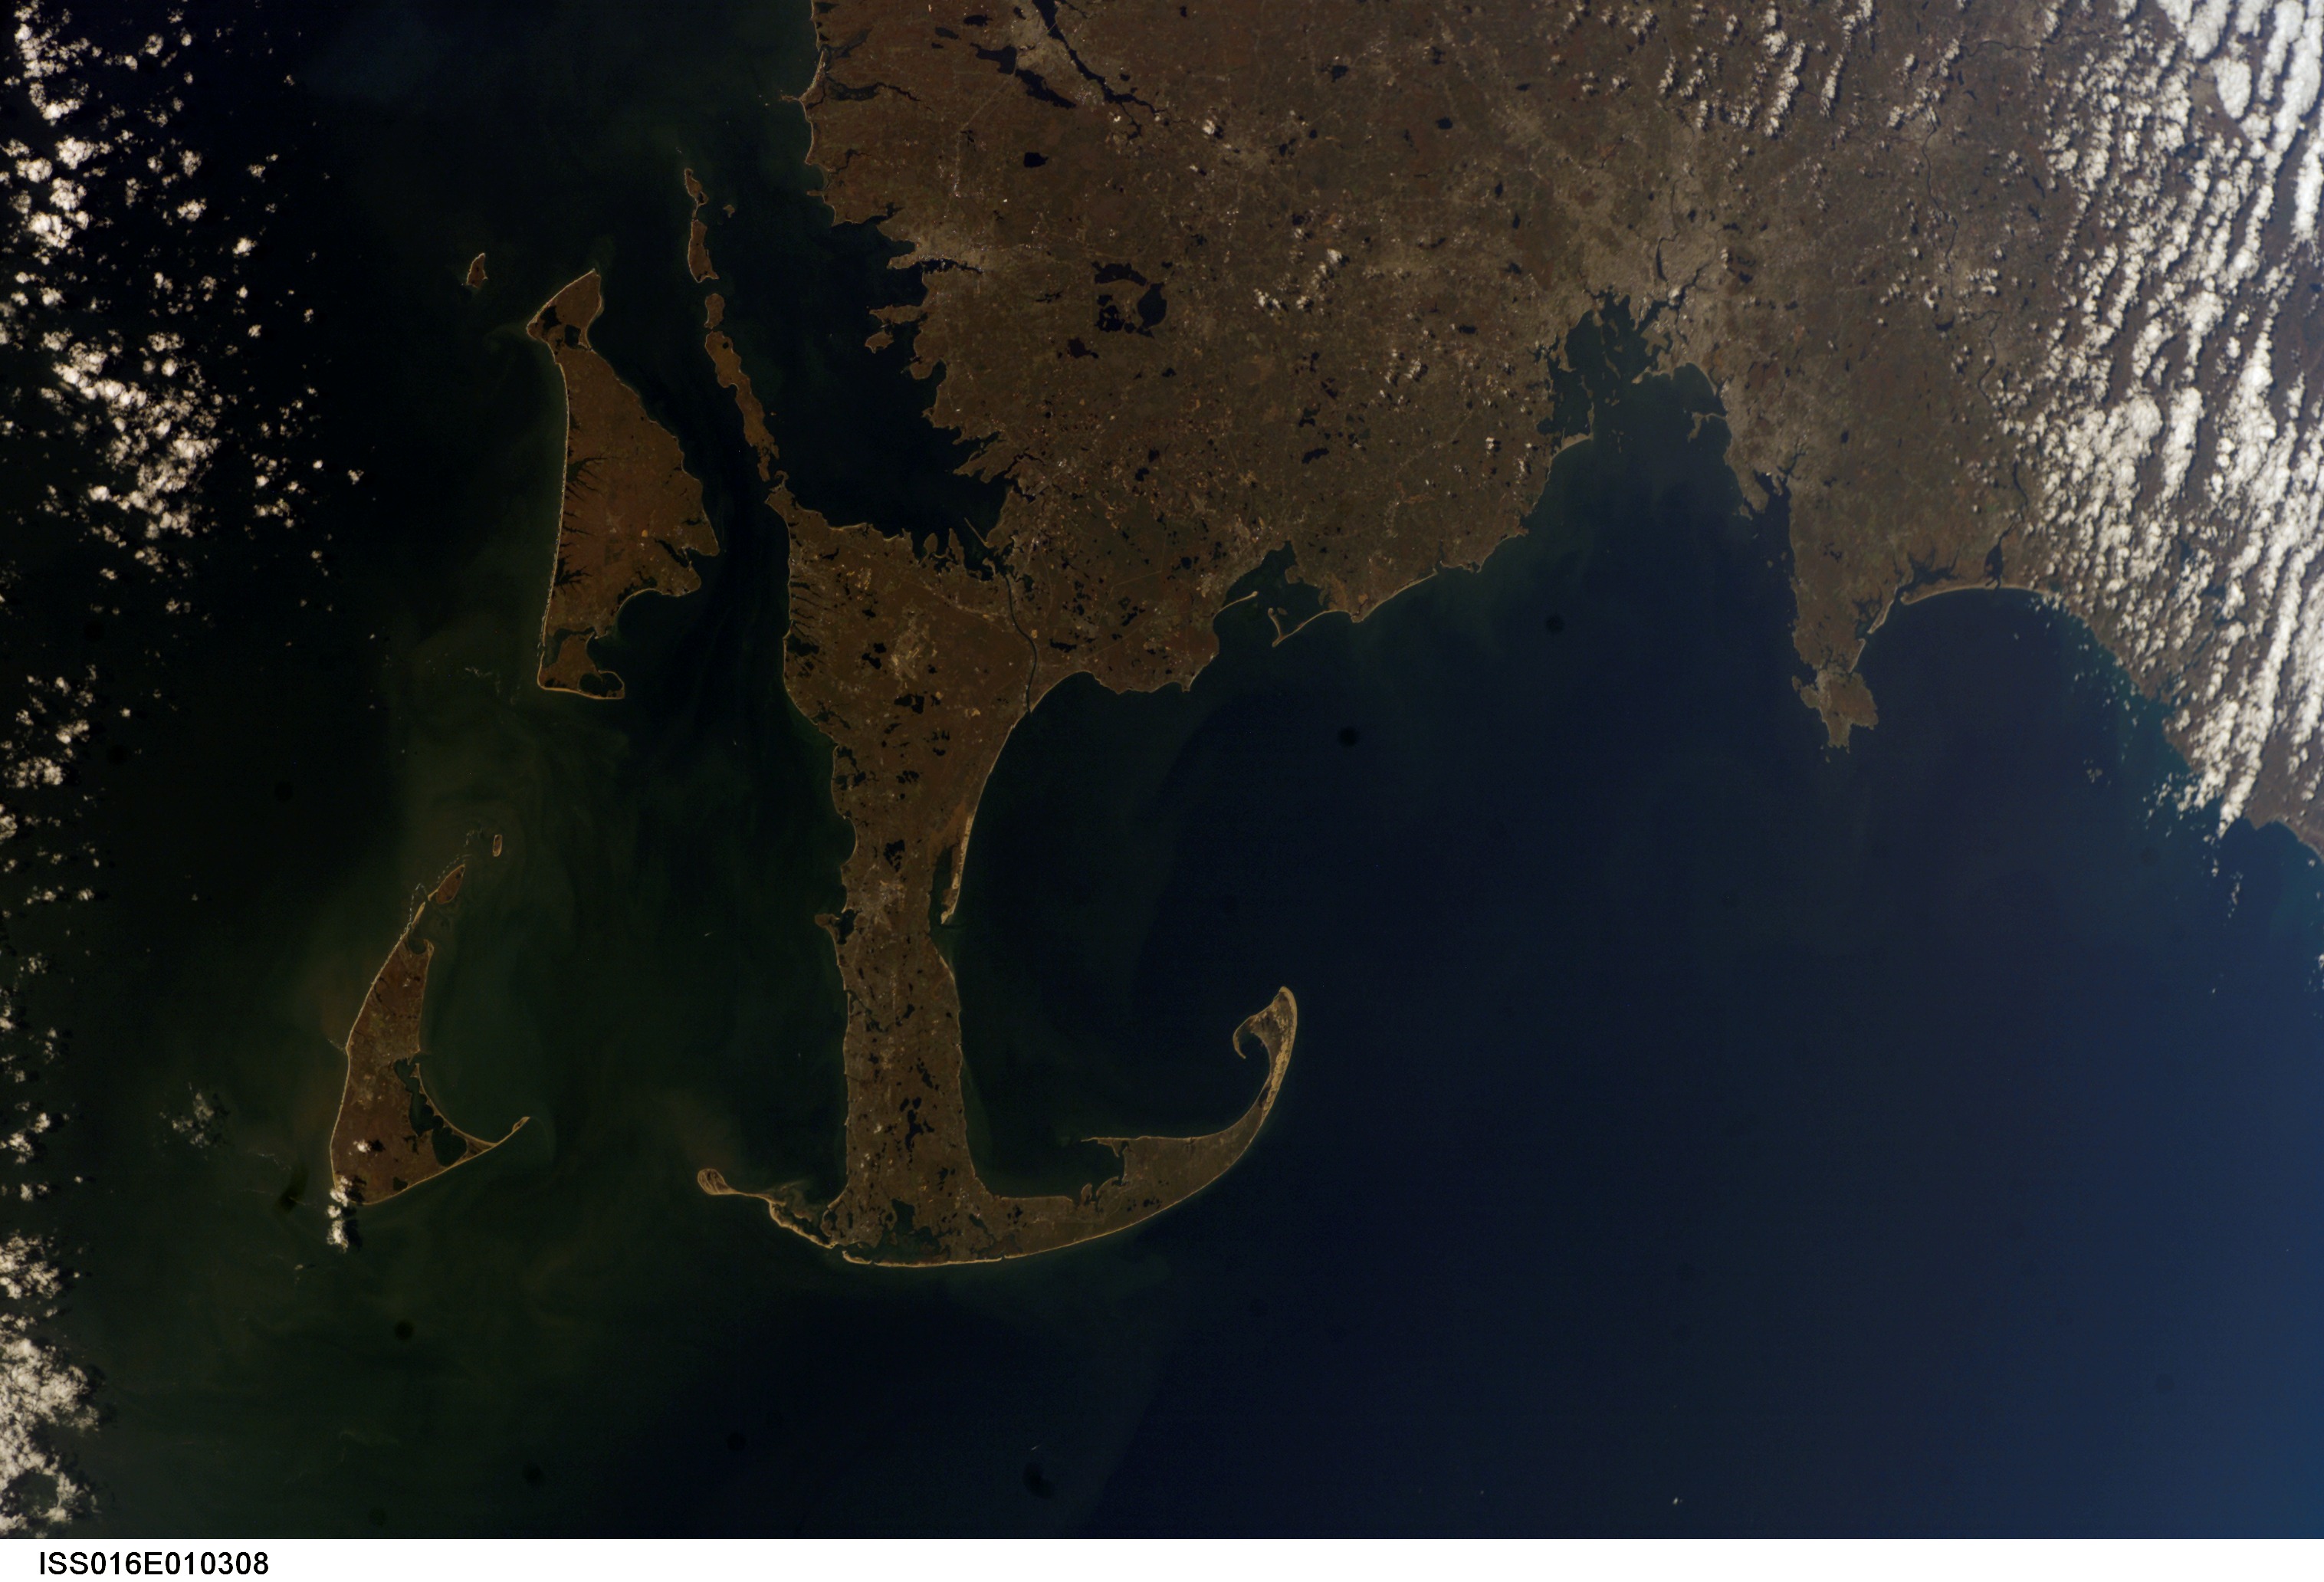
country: USA-MASSACHUSETTS
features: SE. NEW ENGLAND, C. COD B. AREA
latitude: 42.0
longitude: -70.5
